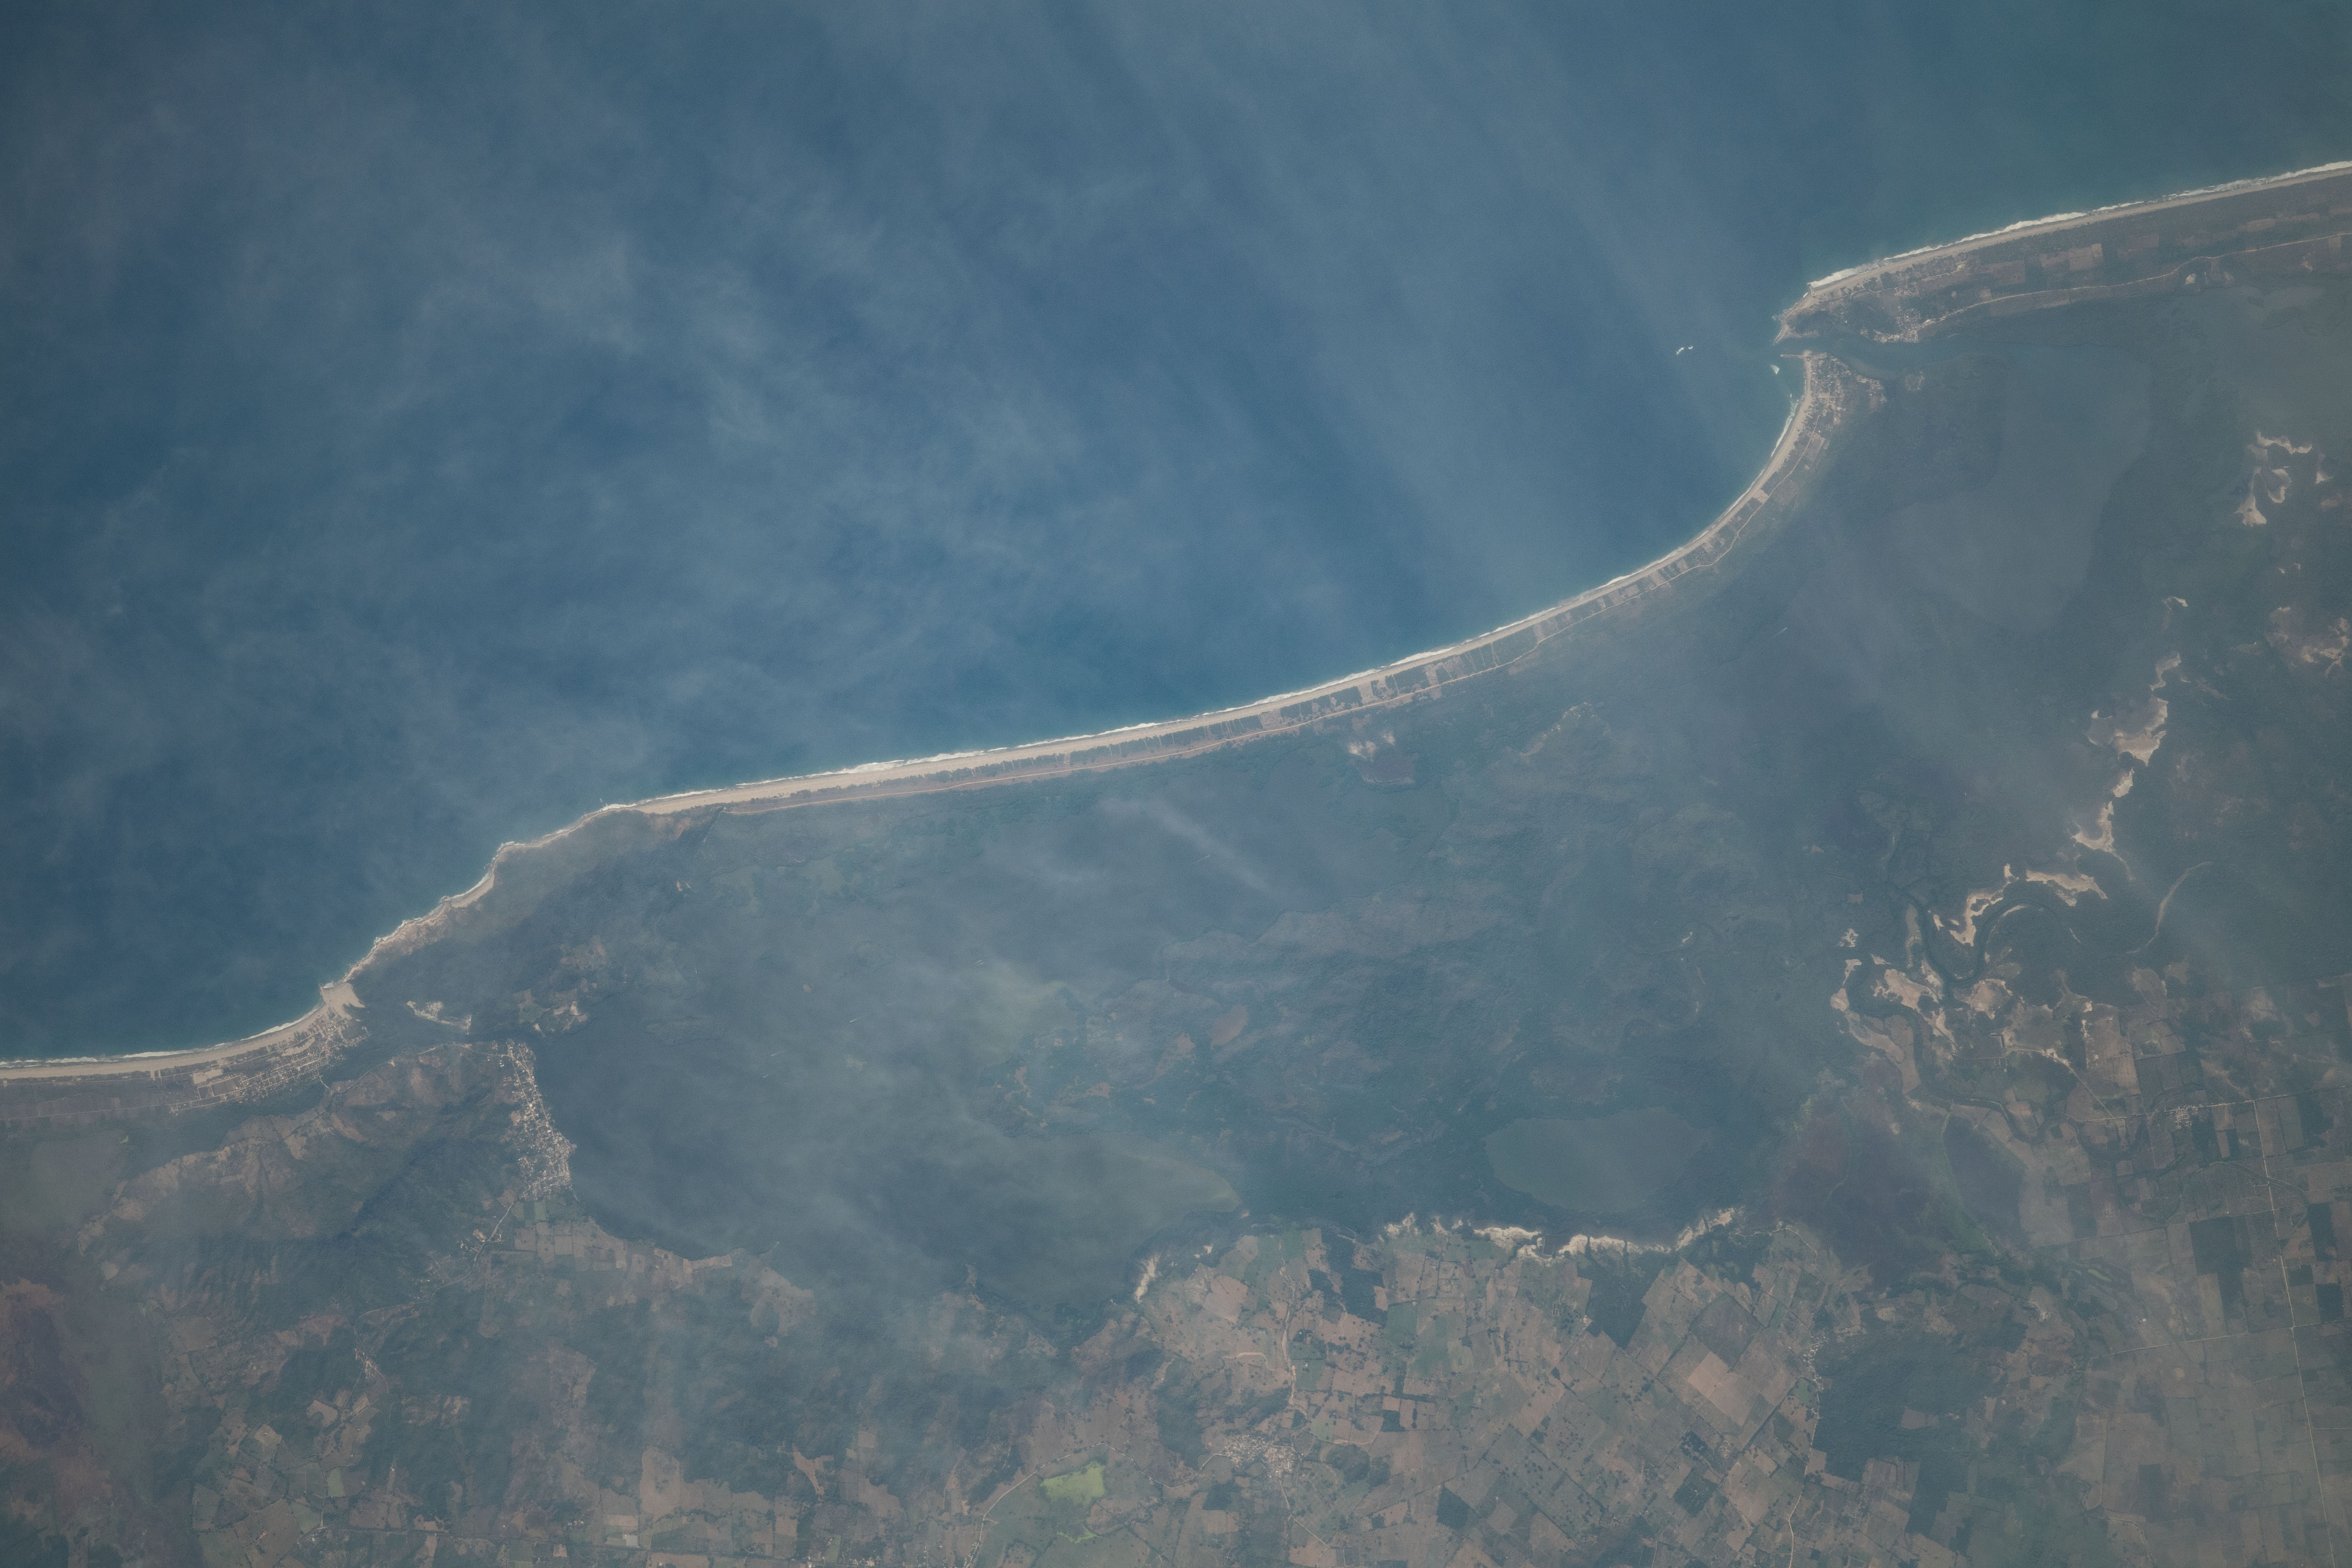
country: MEXICO
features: PASTORIA
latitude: 16.0
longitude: -97.6
